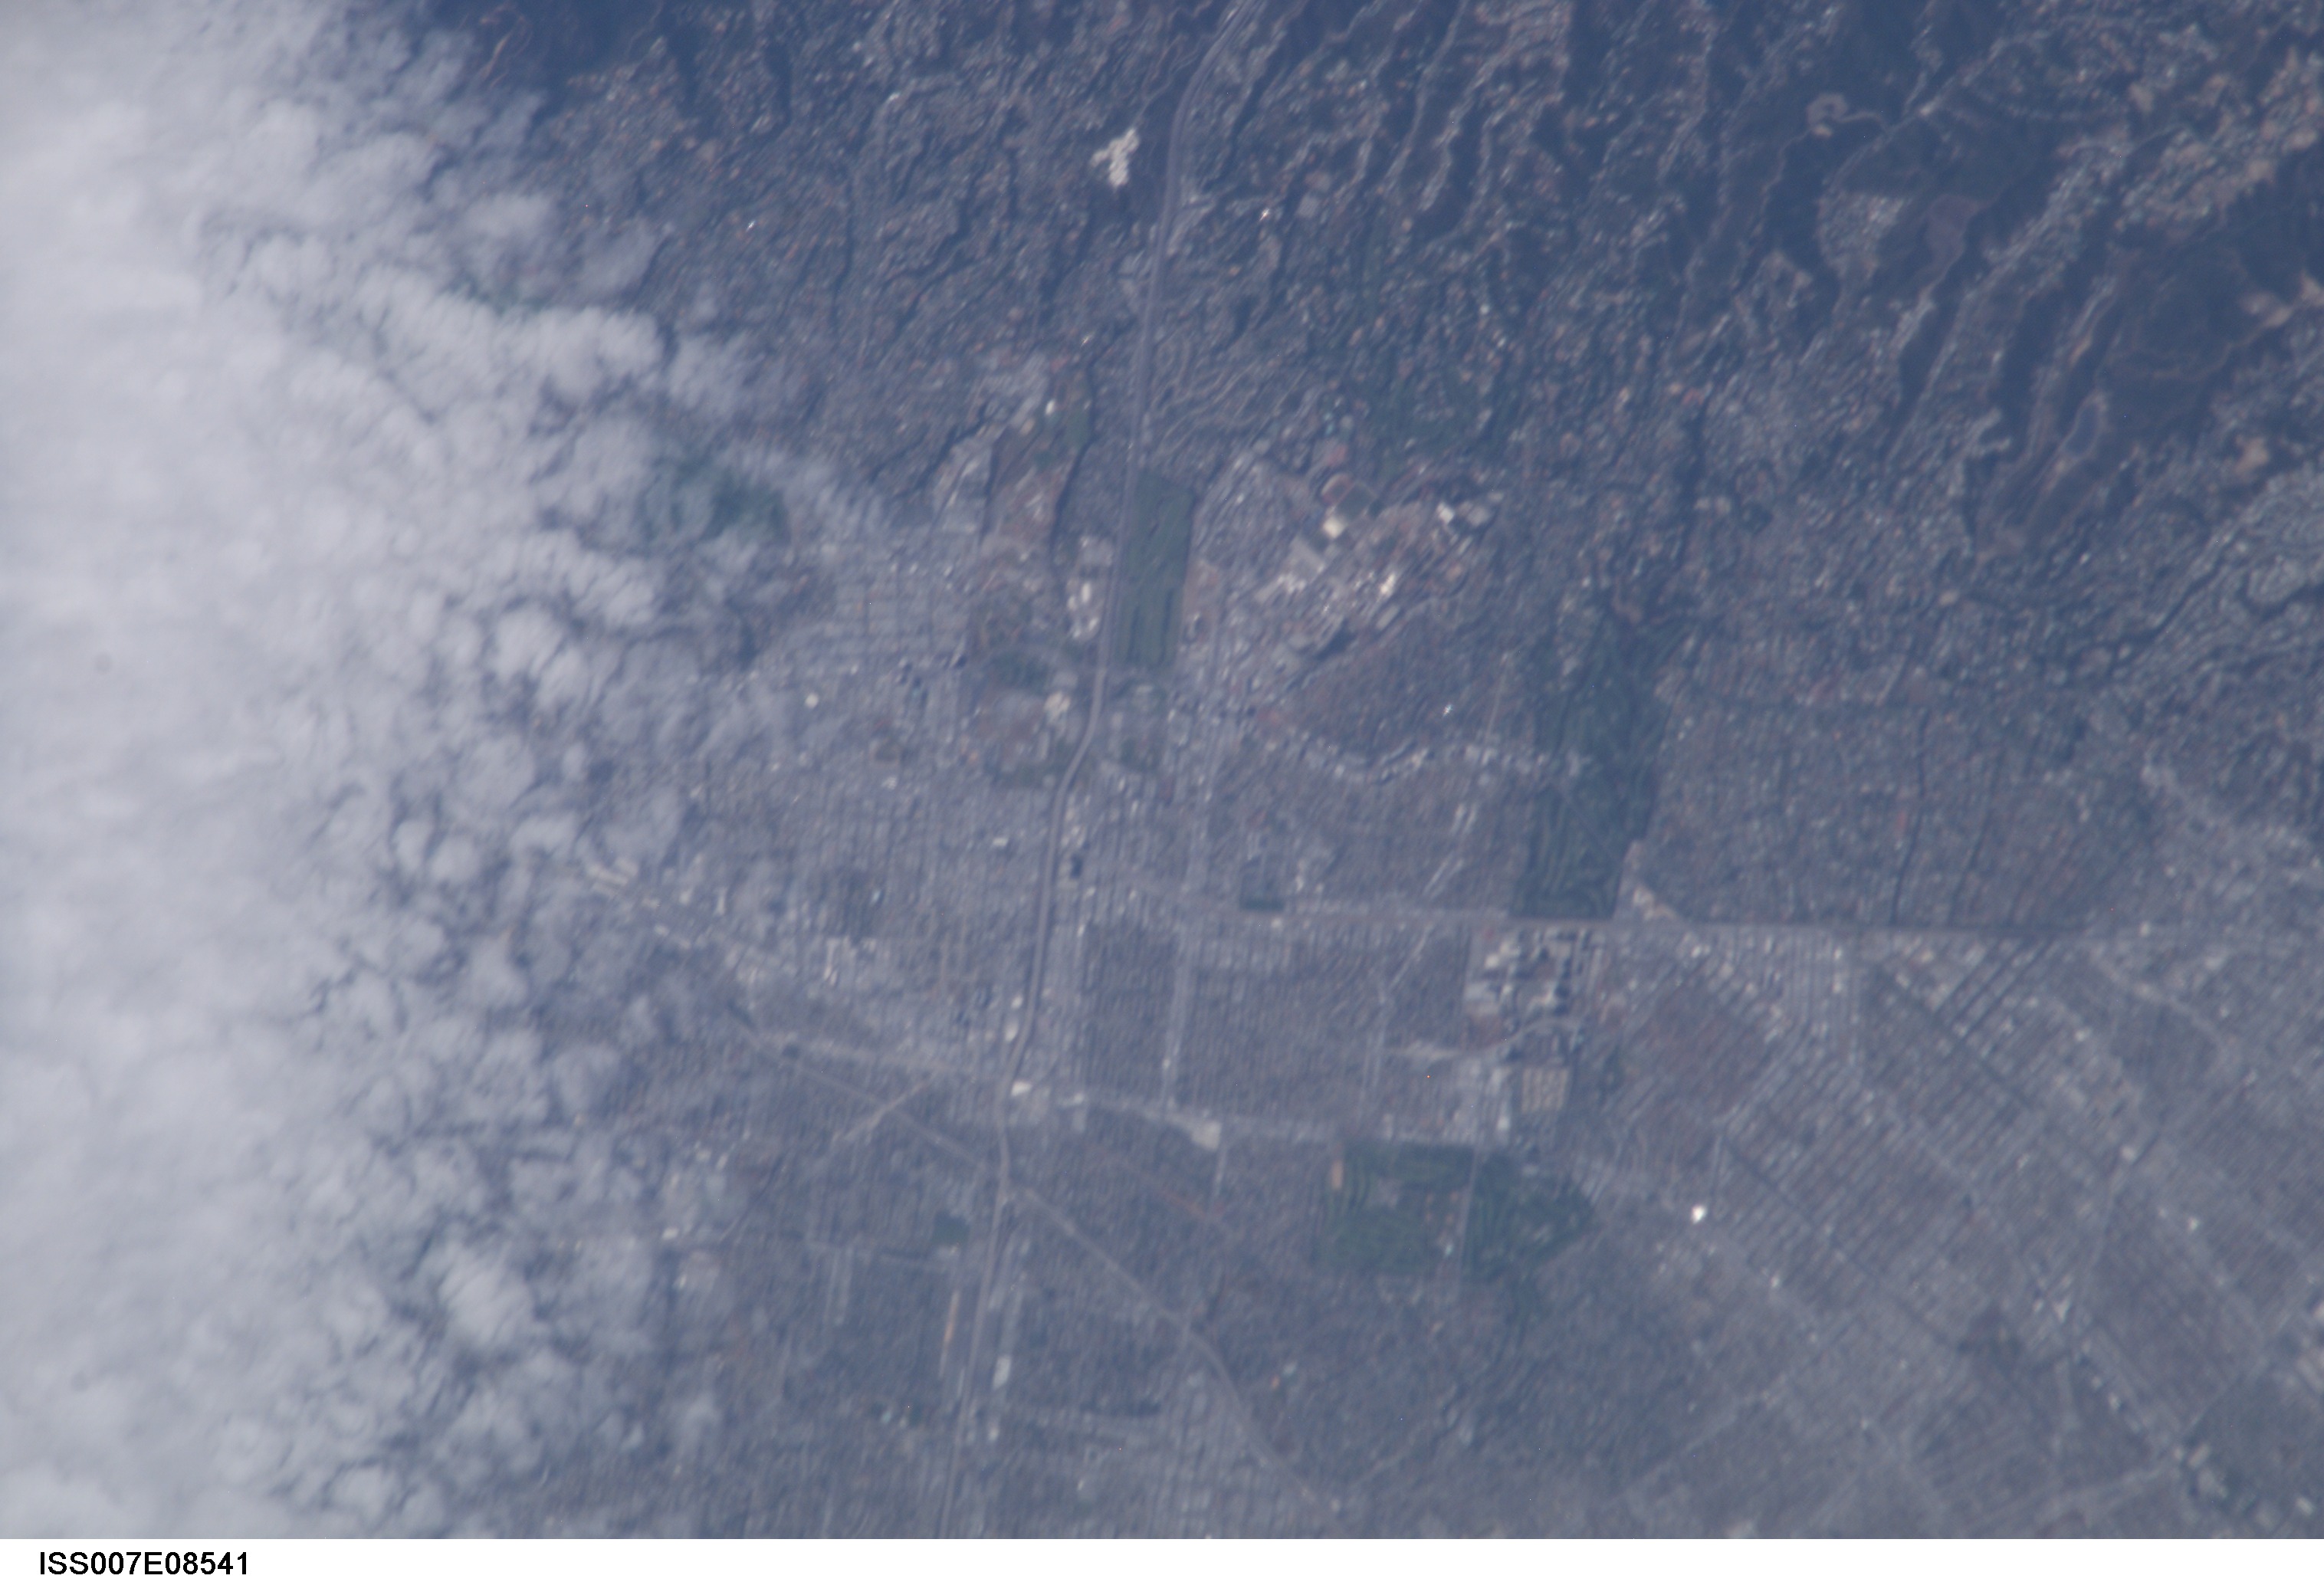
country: USA-CALIFORNIA
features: BEVERLY HILLS, CENTURY CITY
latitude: 34.0
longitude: -118.5
